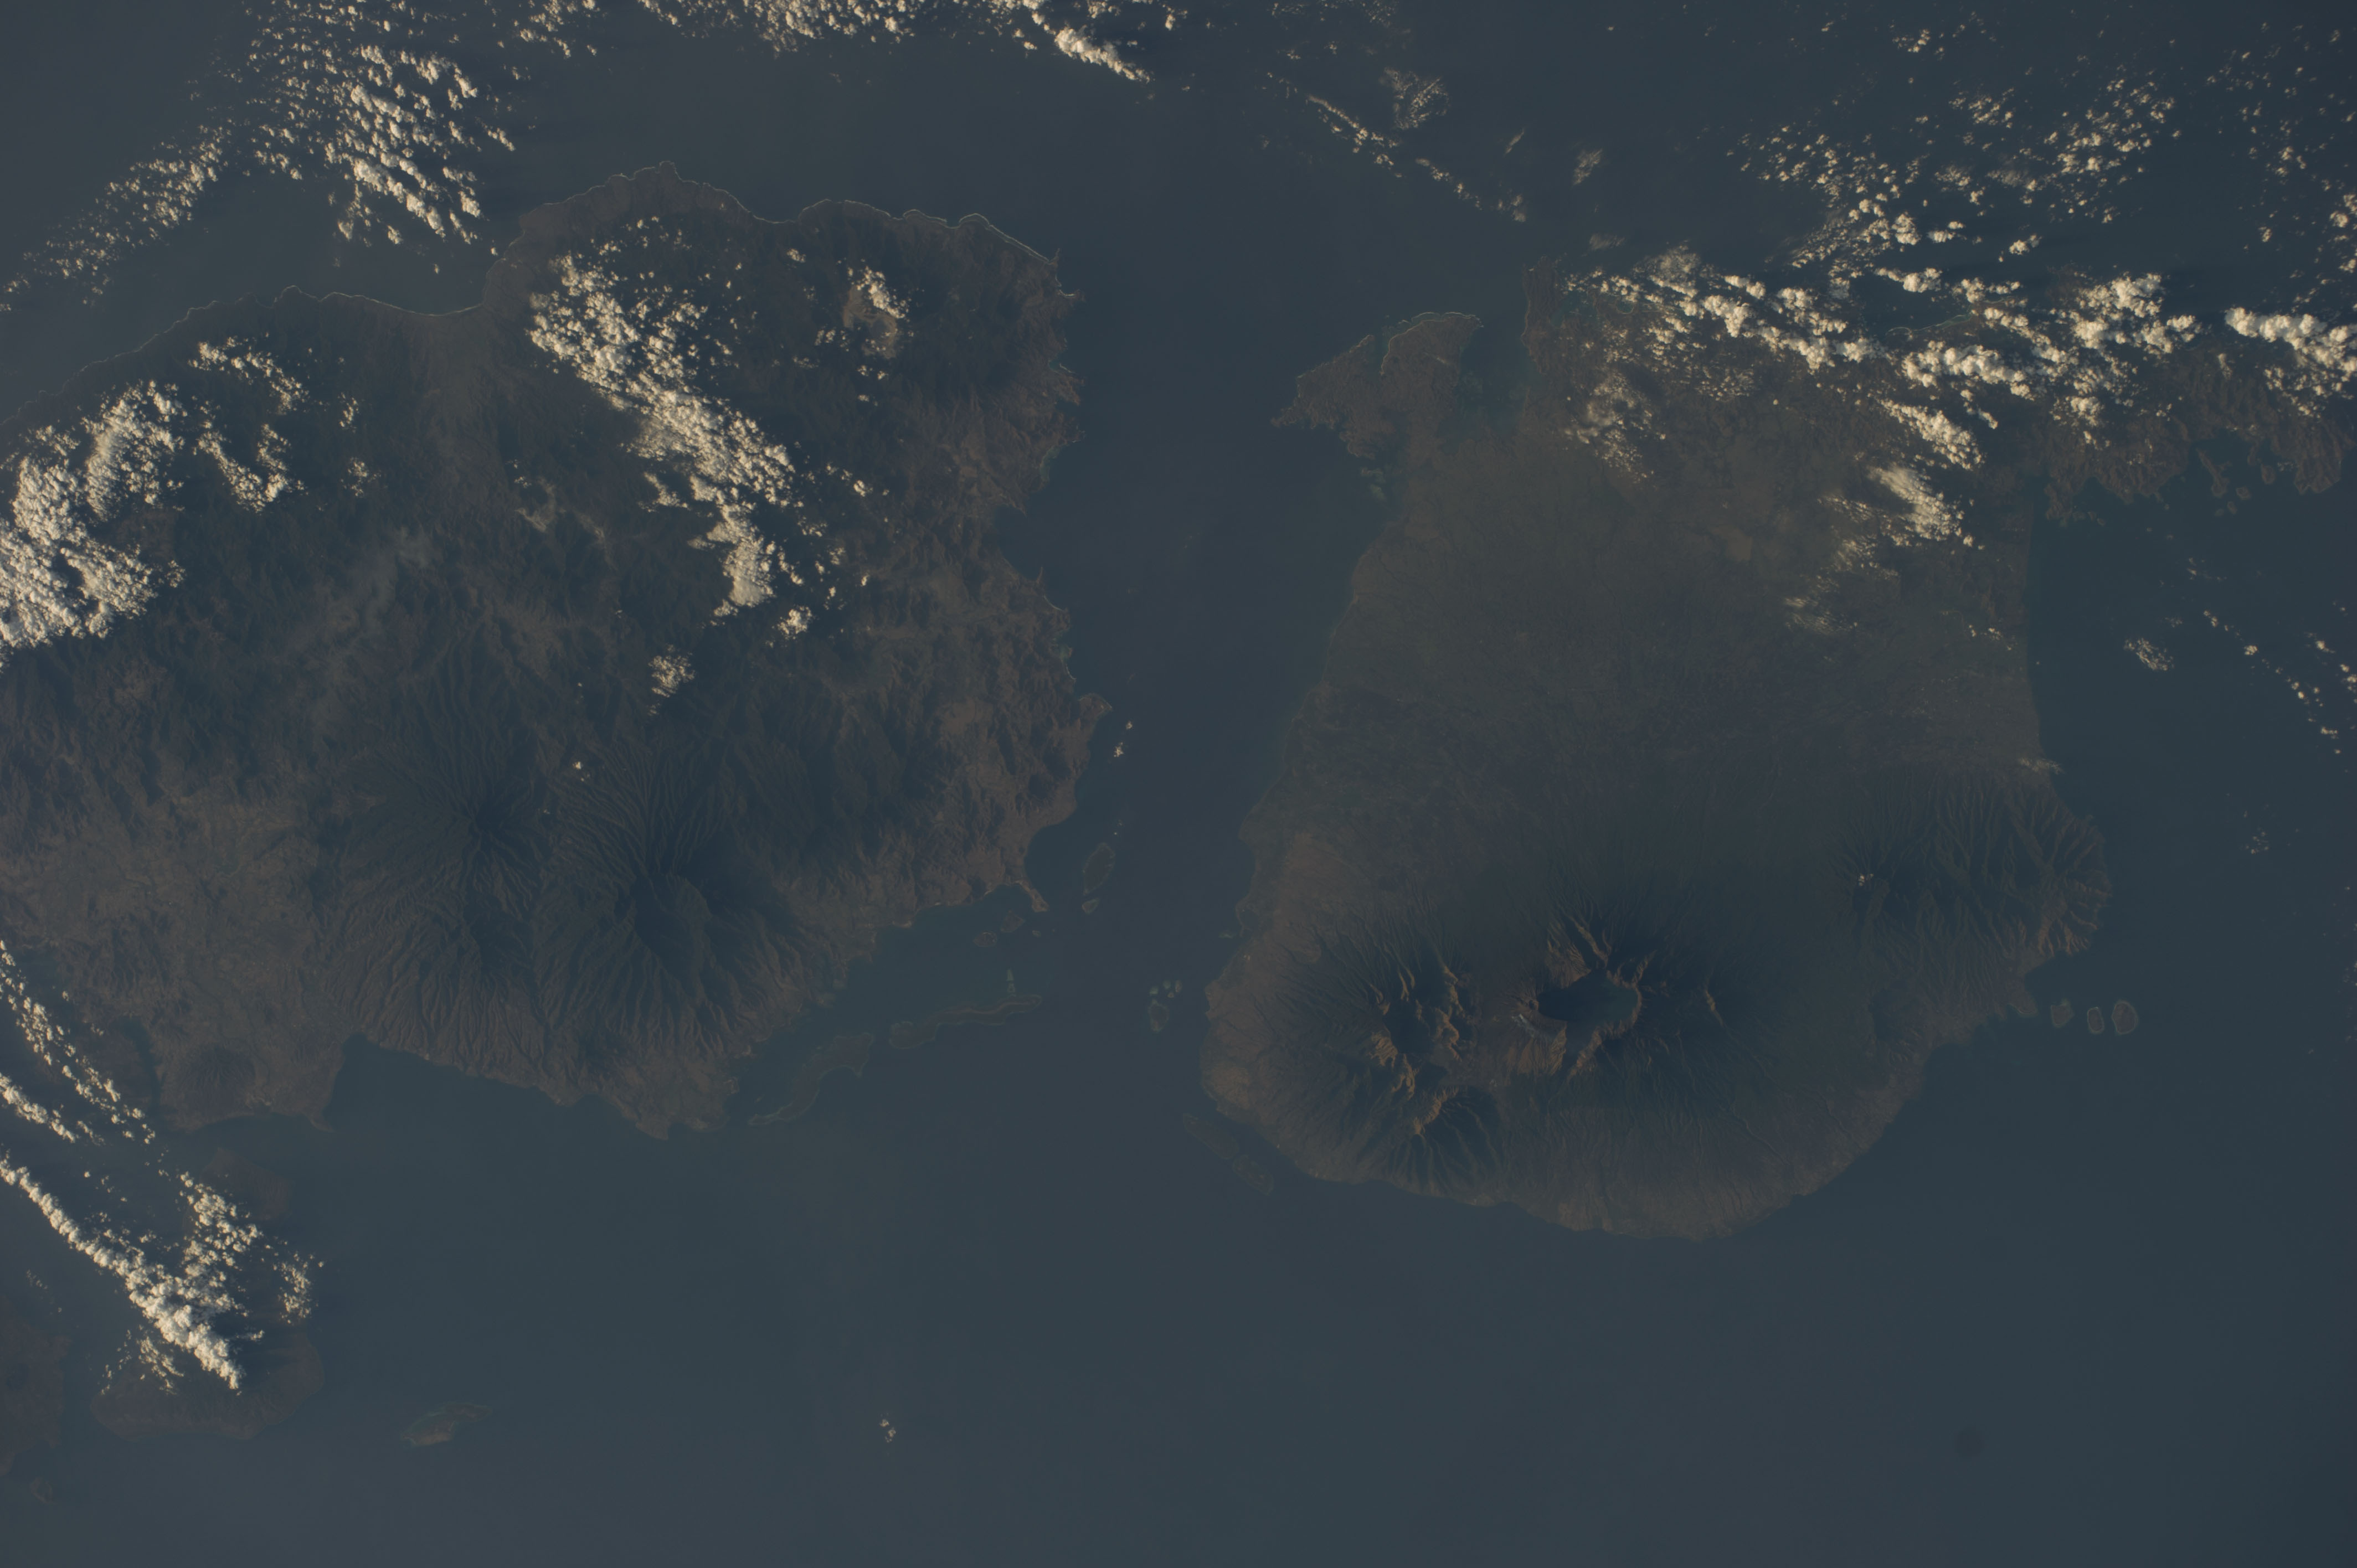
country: INDONESIA
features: MT. RINJANI, L. SEGARA ANAK, LIMBOK I., BALI S., W. NUSA TENGGARA
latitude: -8.5
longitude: 116.5
